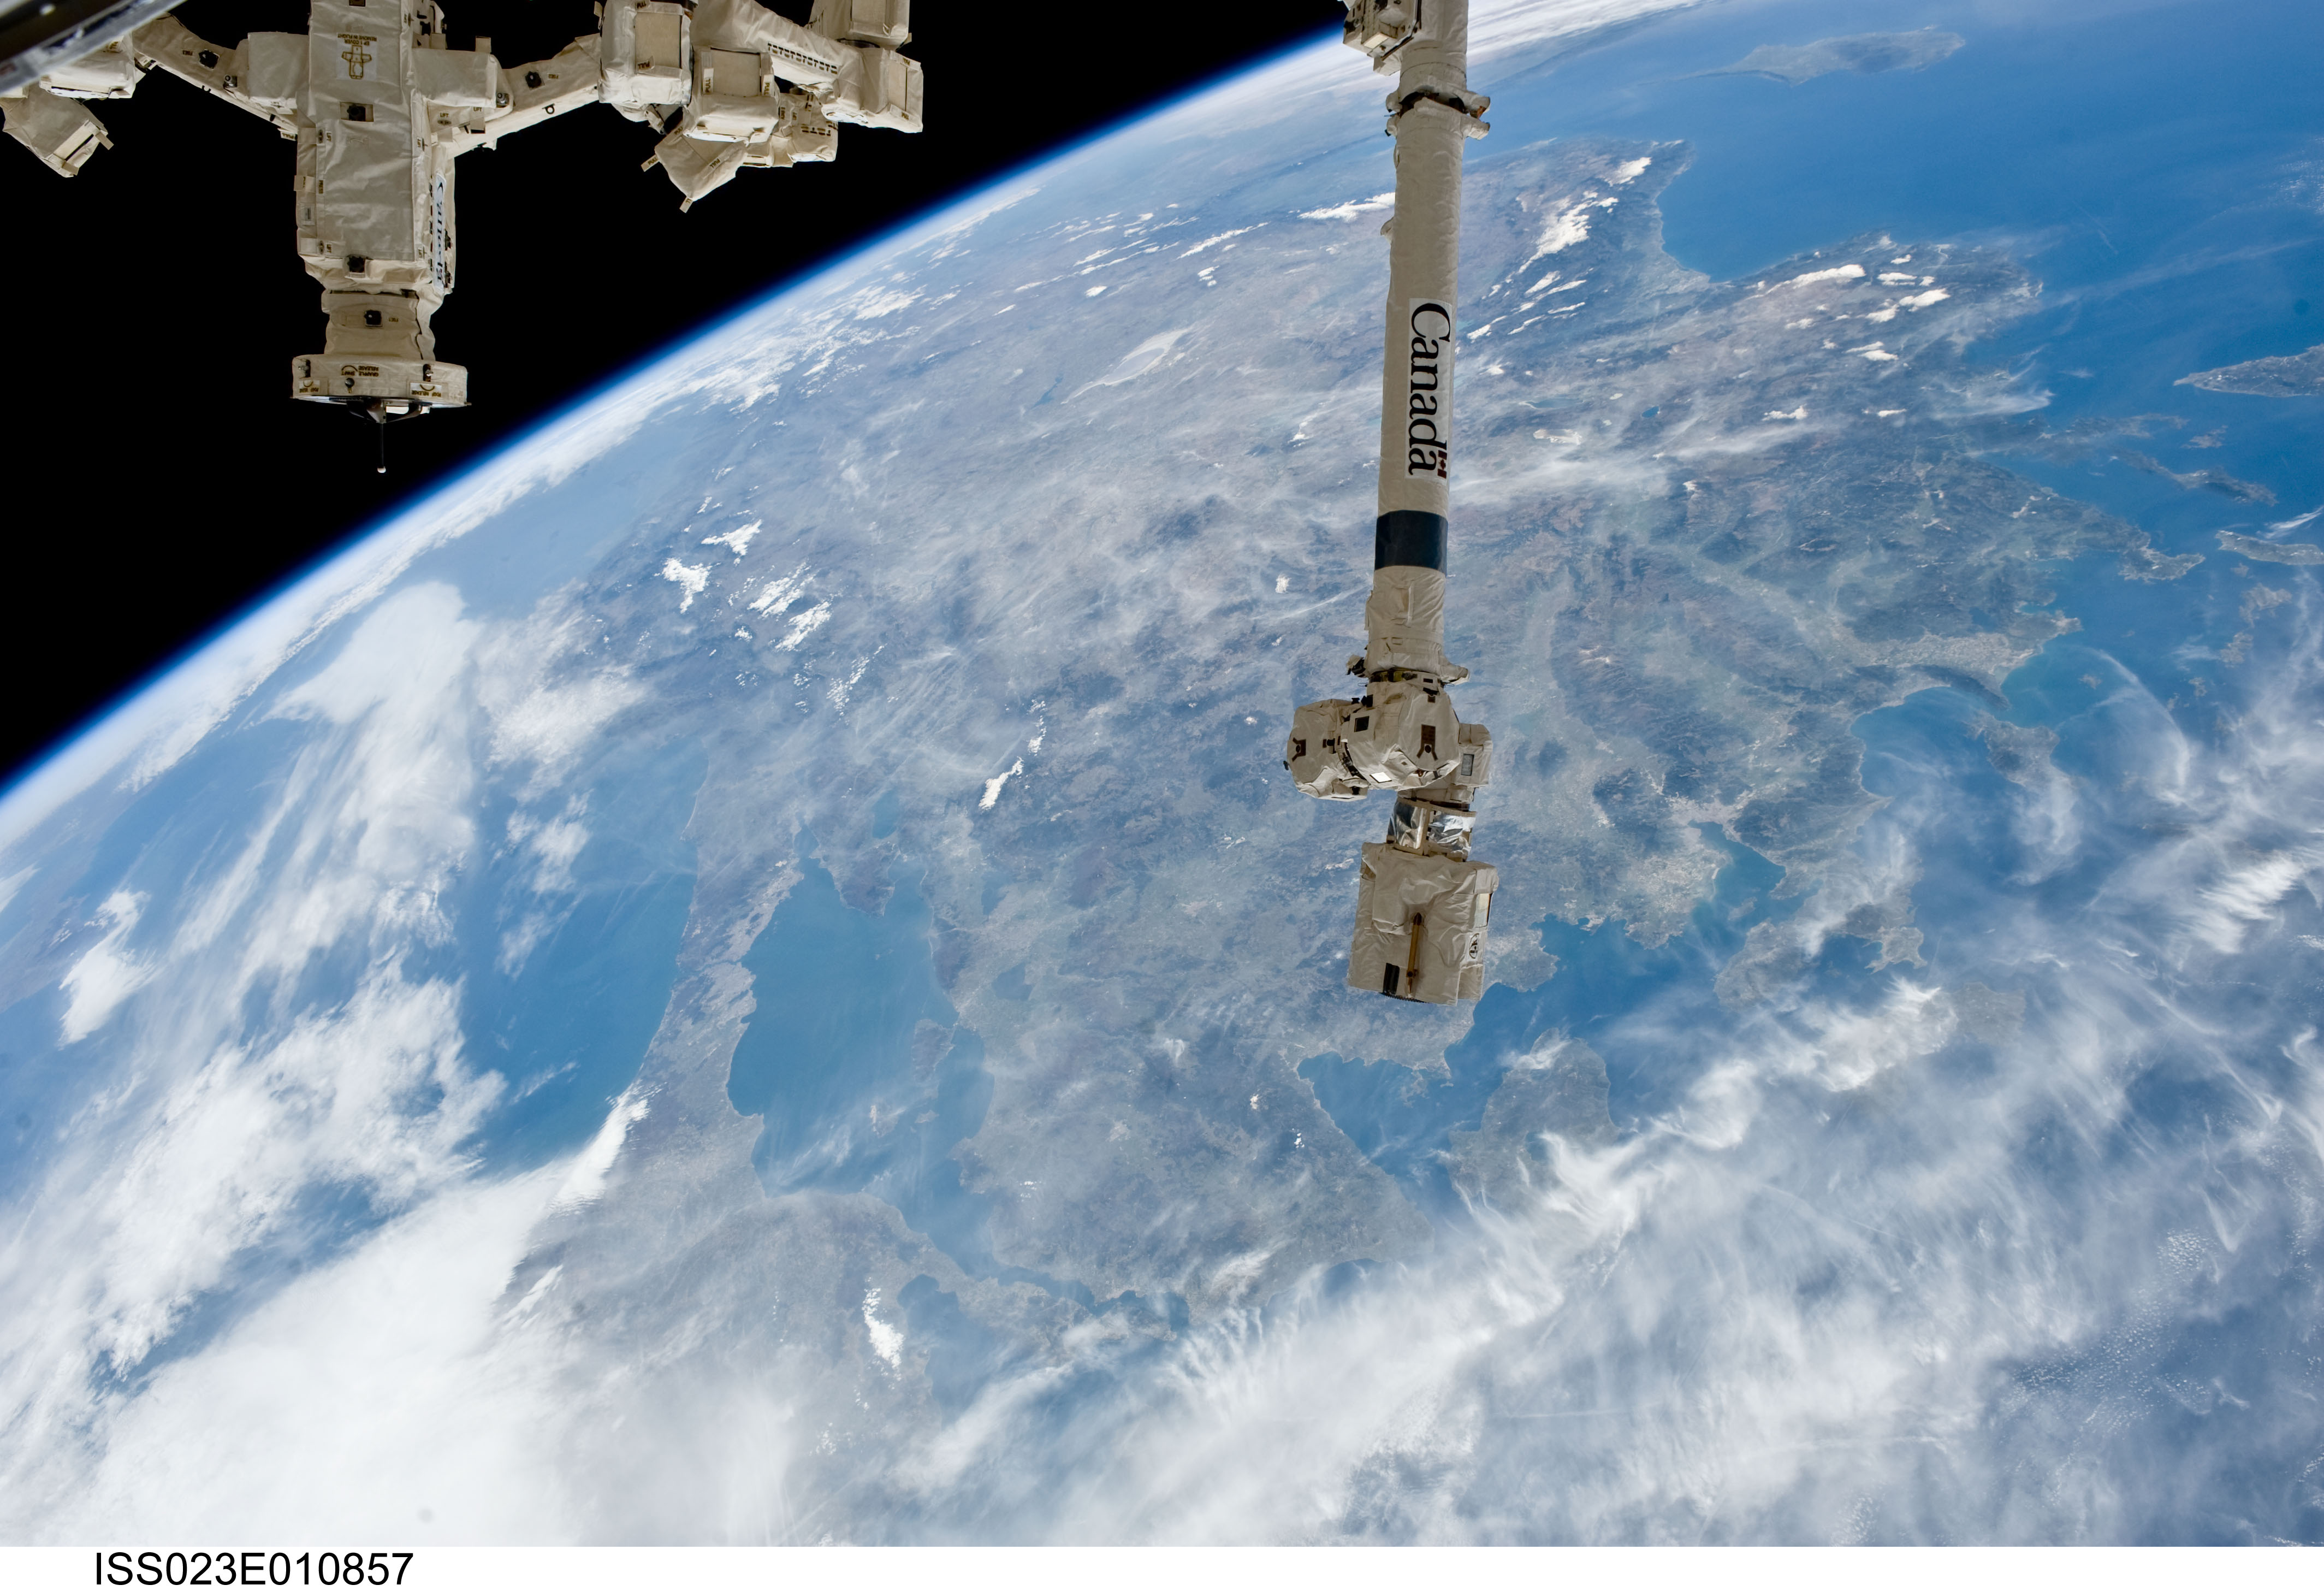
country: TURKEY
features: PAN-COAST, BLACK S., AEGEAN S., MEDITERRANEAN S., S. OF MARMARA, ISS
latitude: 39.5
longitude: 29.5
